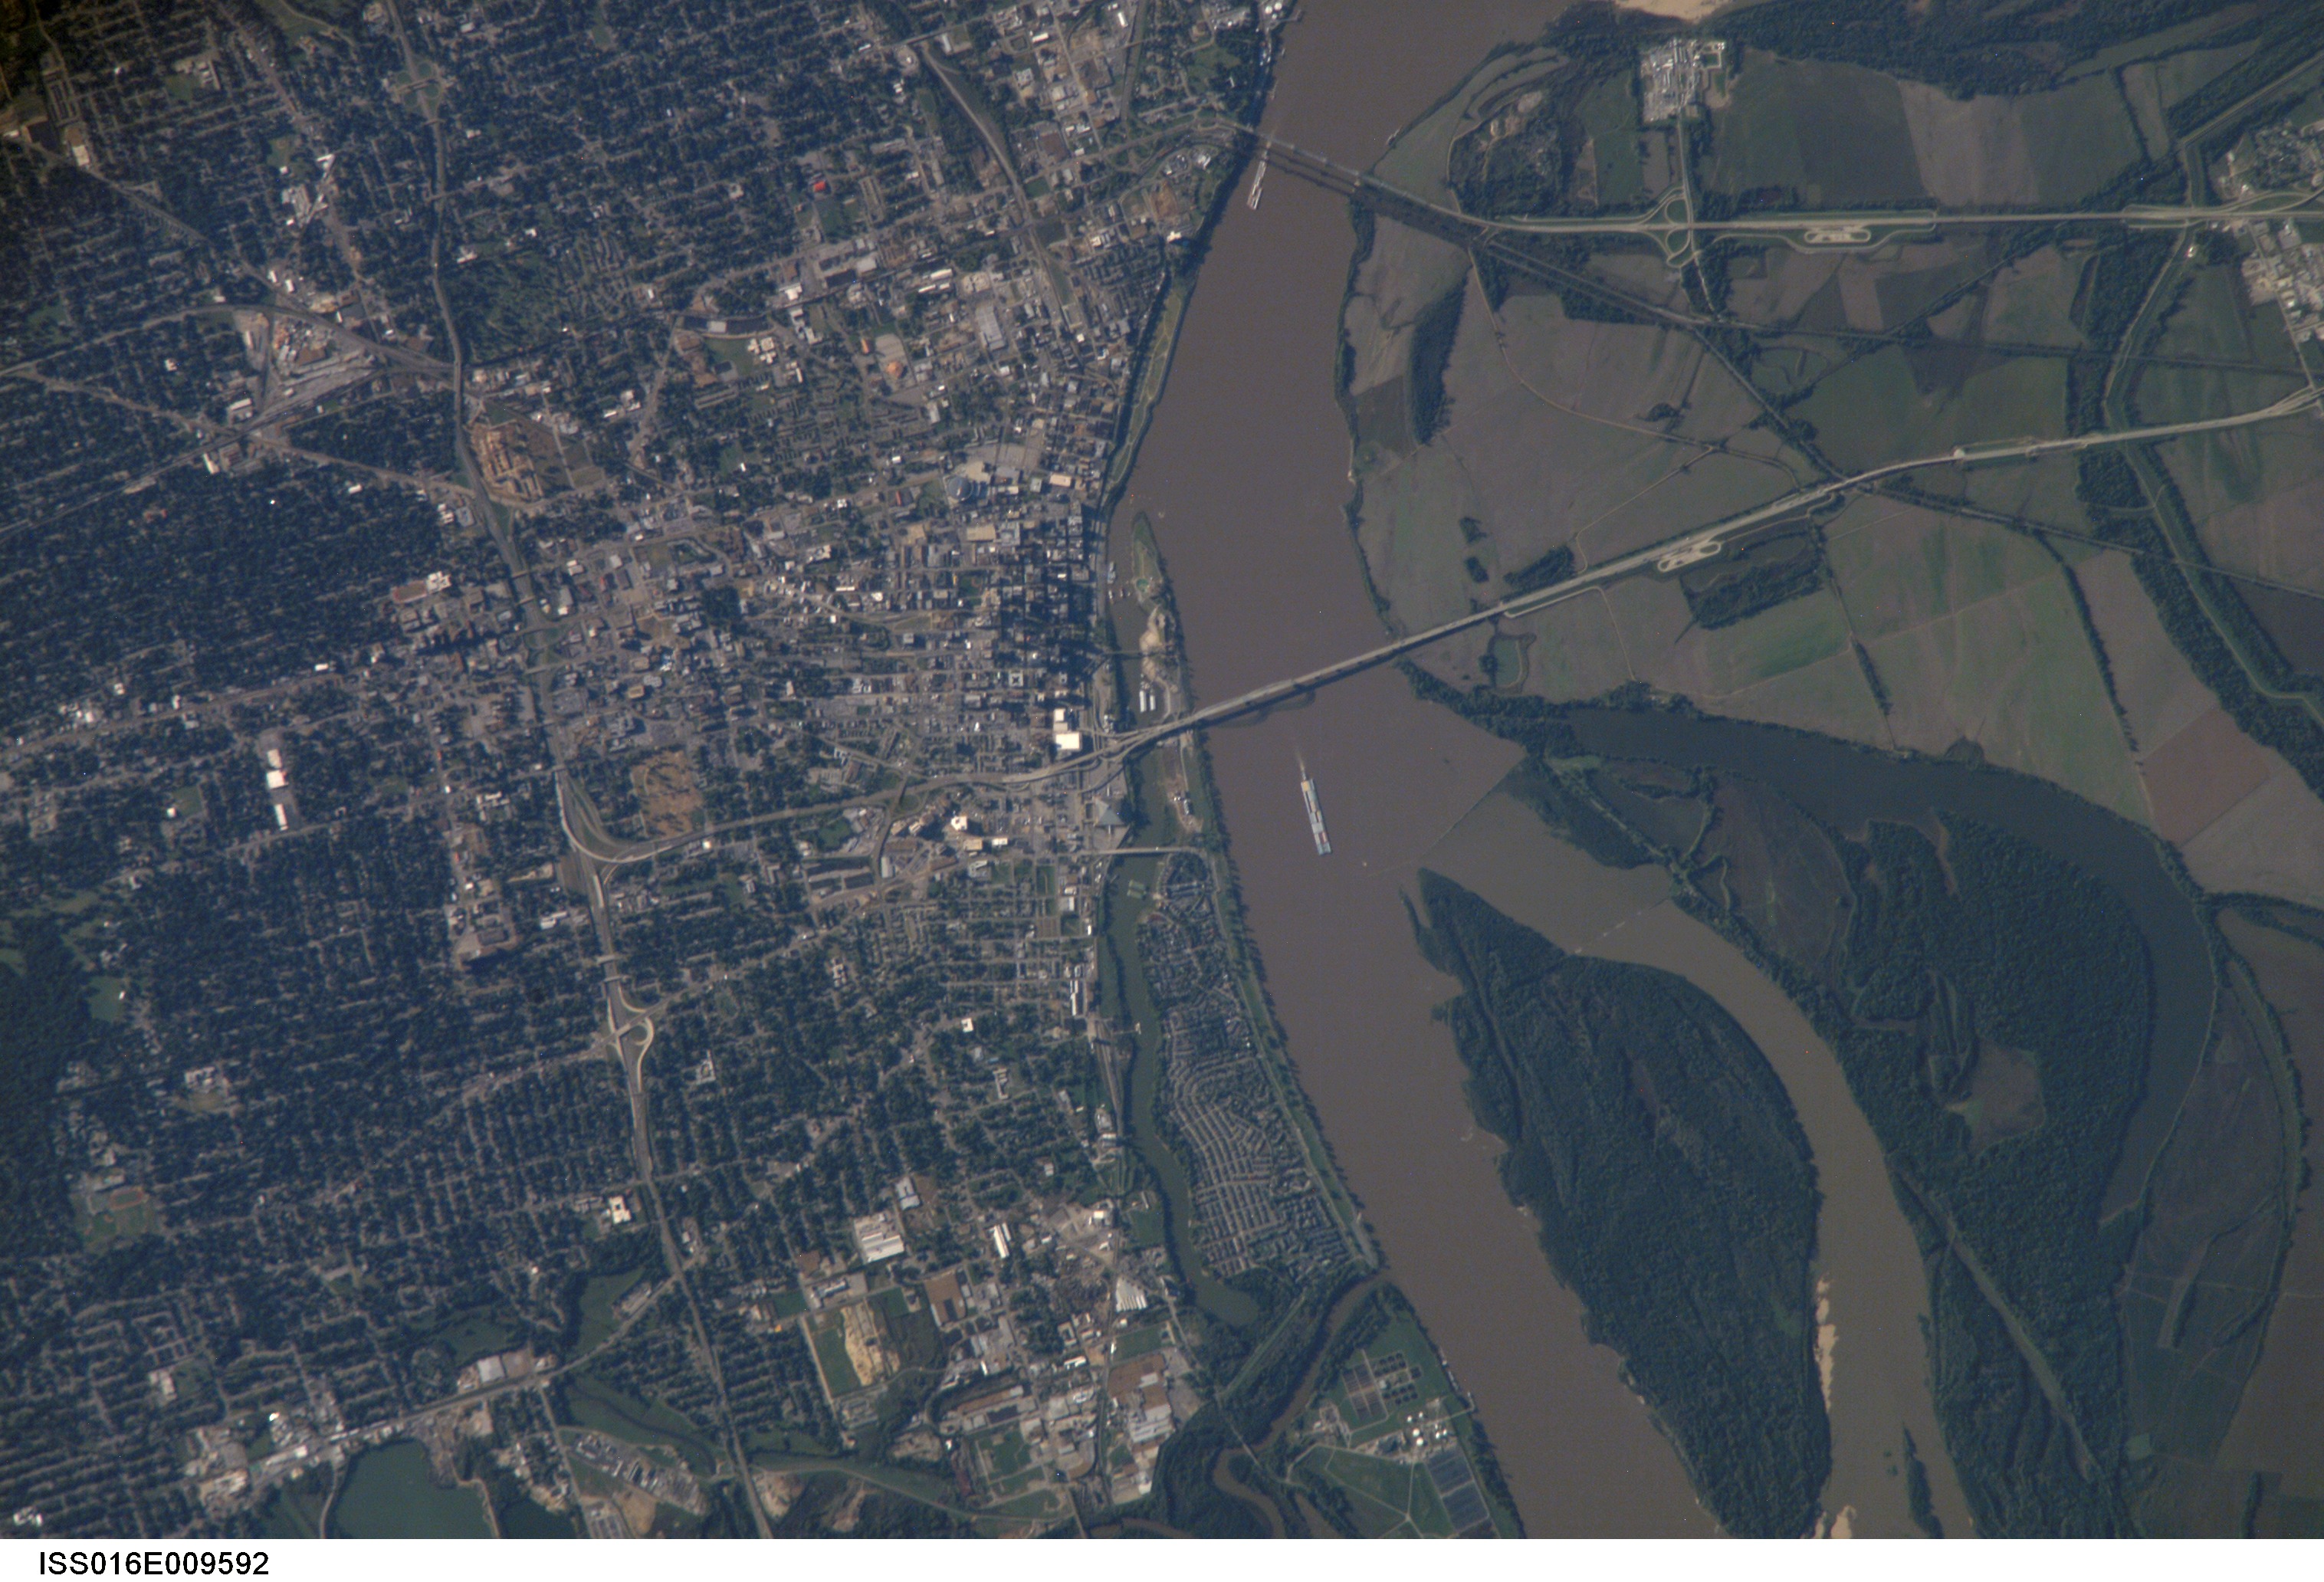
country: USA-TENNESSEE
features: MEMPHIS, MISSISSIPPI R., CITY
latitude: 35.1
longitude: -90.1
